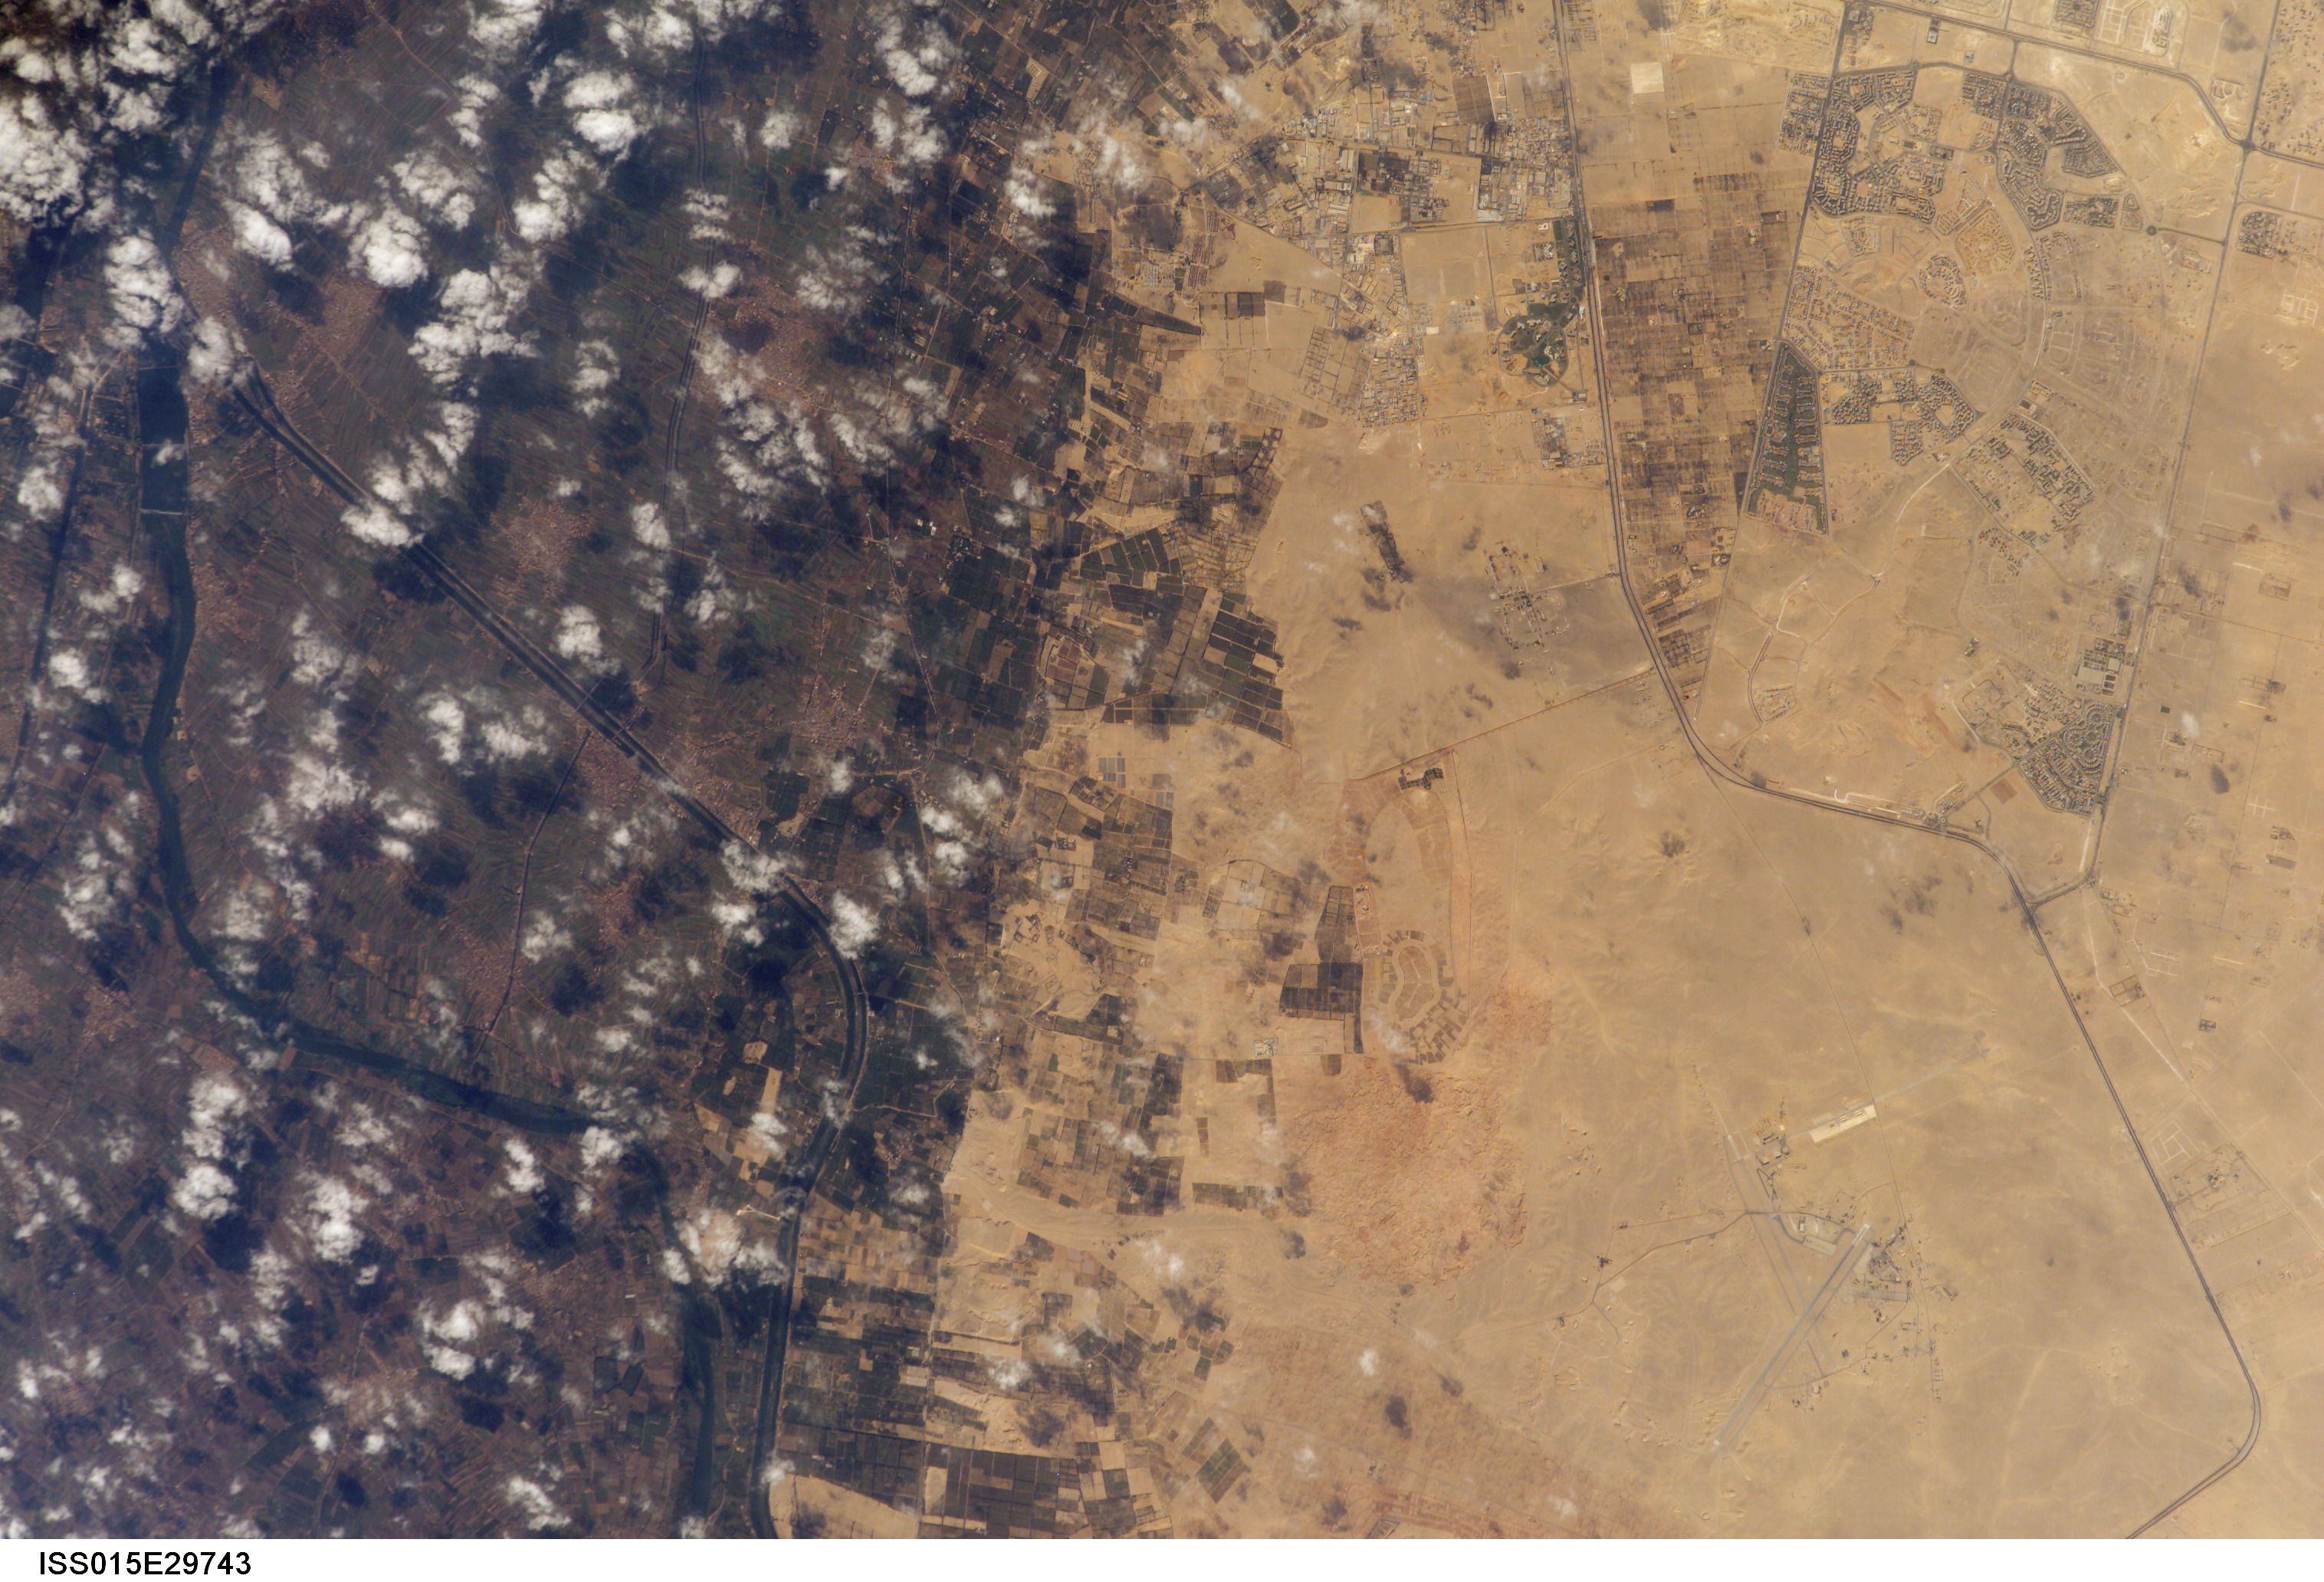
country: EGYPT
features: AGR., NILE R., NW. OF EL GIZA
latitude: 30.1
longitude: 31.0
